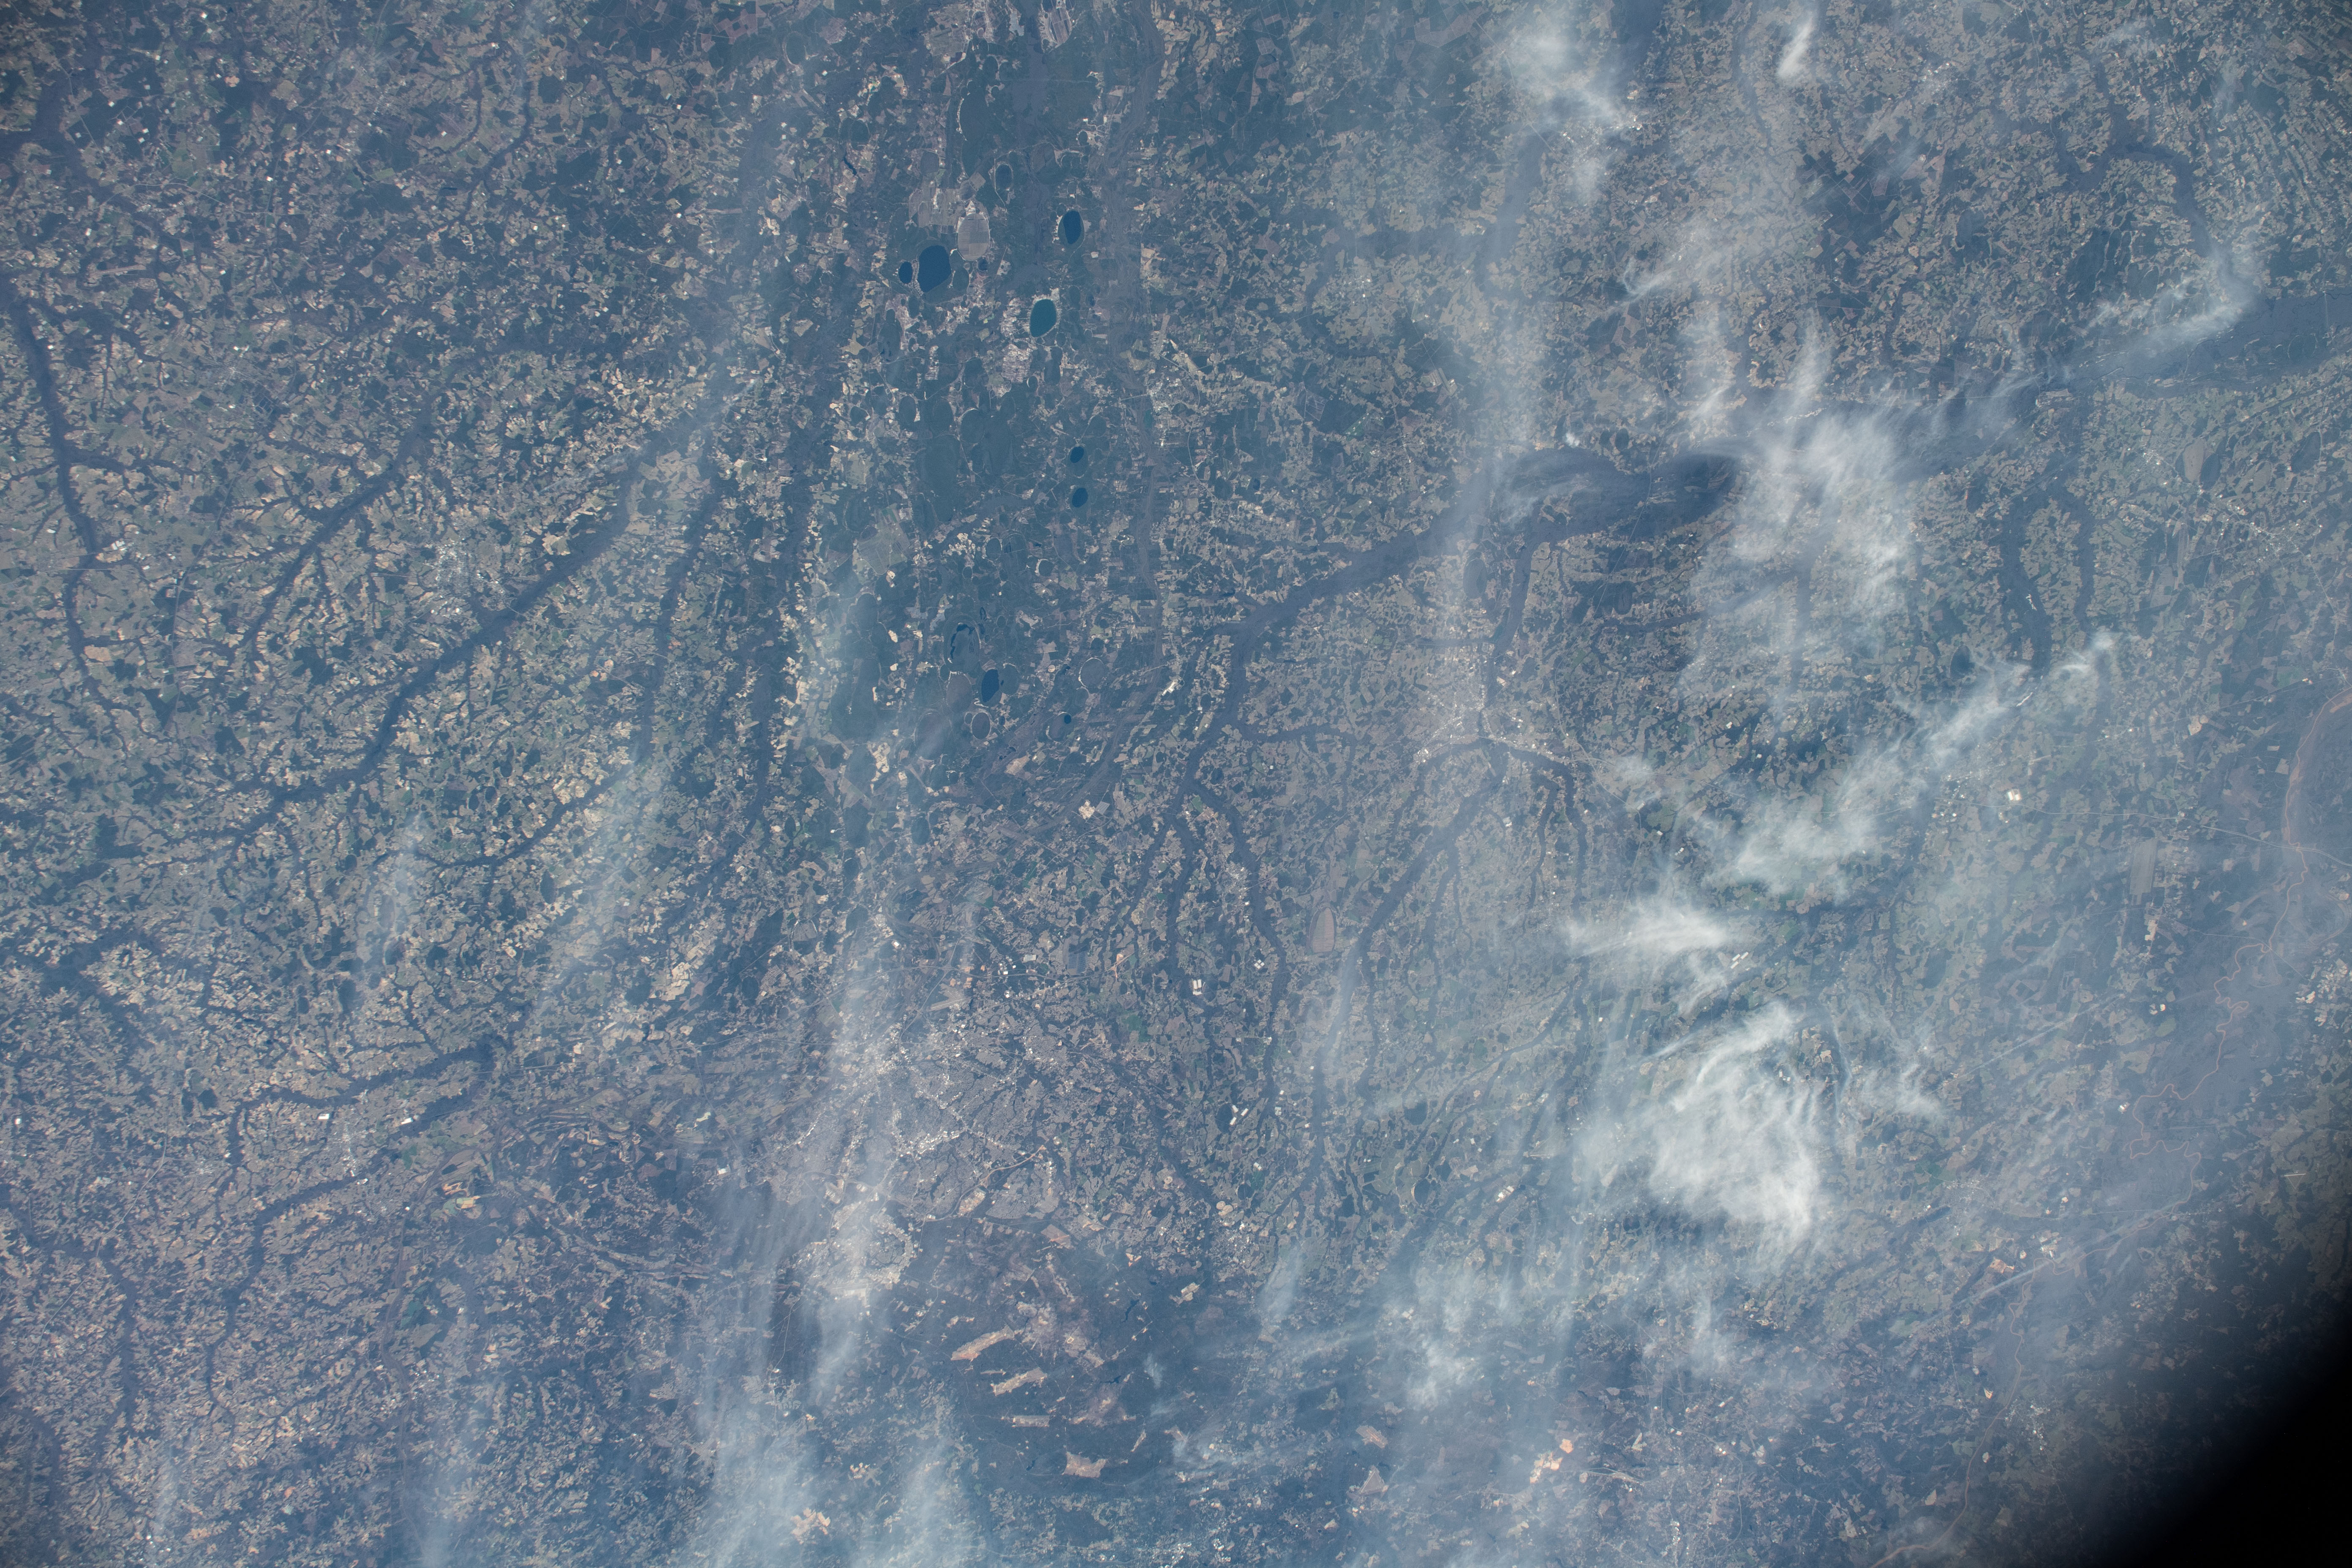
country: USA-NORTH CAROLINA
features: COASTAL PLAINS, CAPE FEATURE RIVER, LUMBER RIVER, SWAMP
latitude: 34.8
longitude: -78.9
